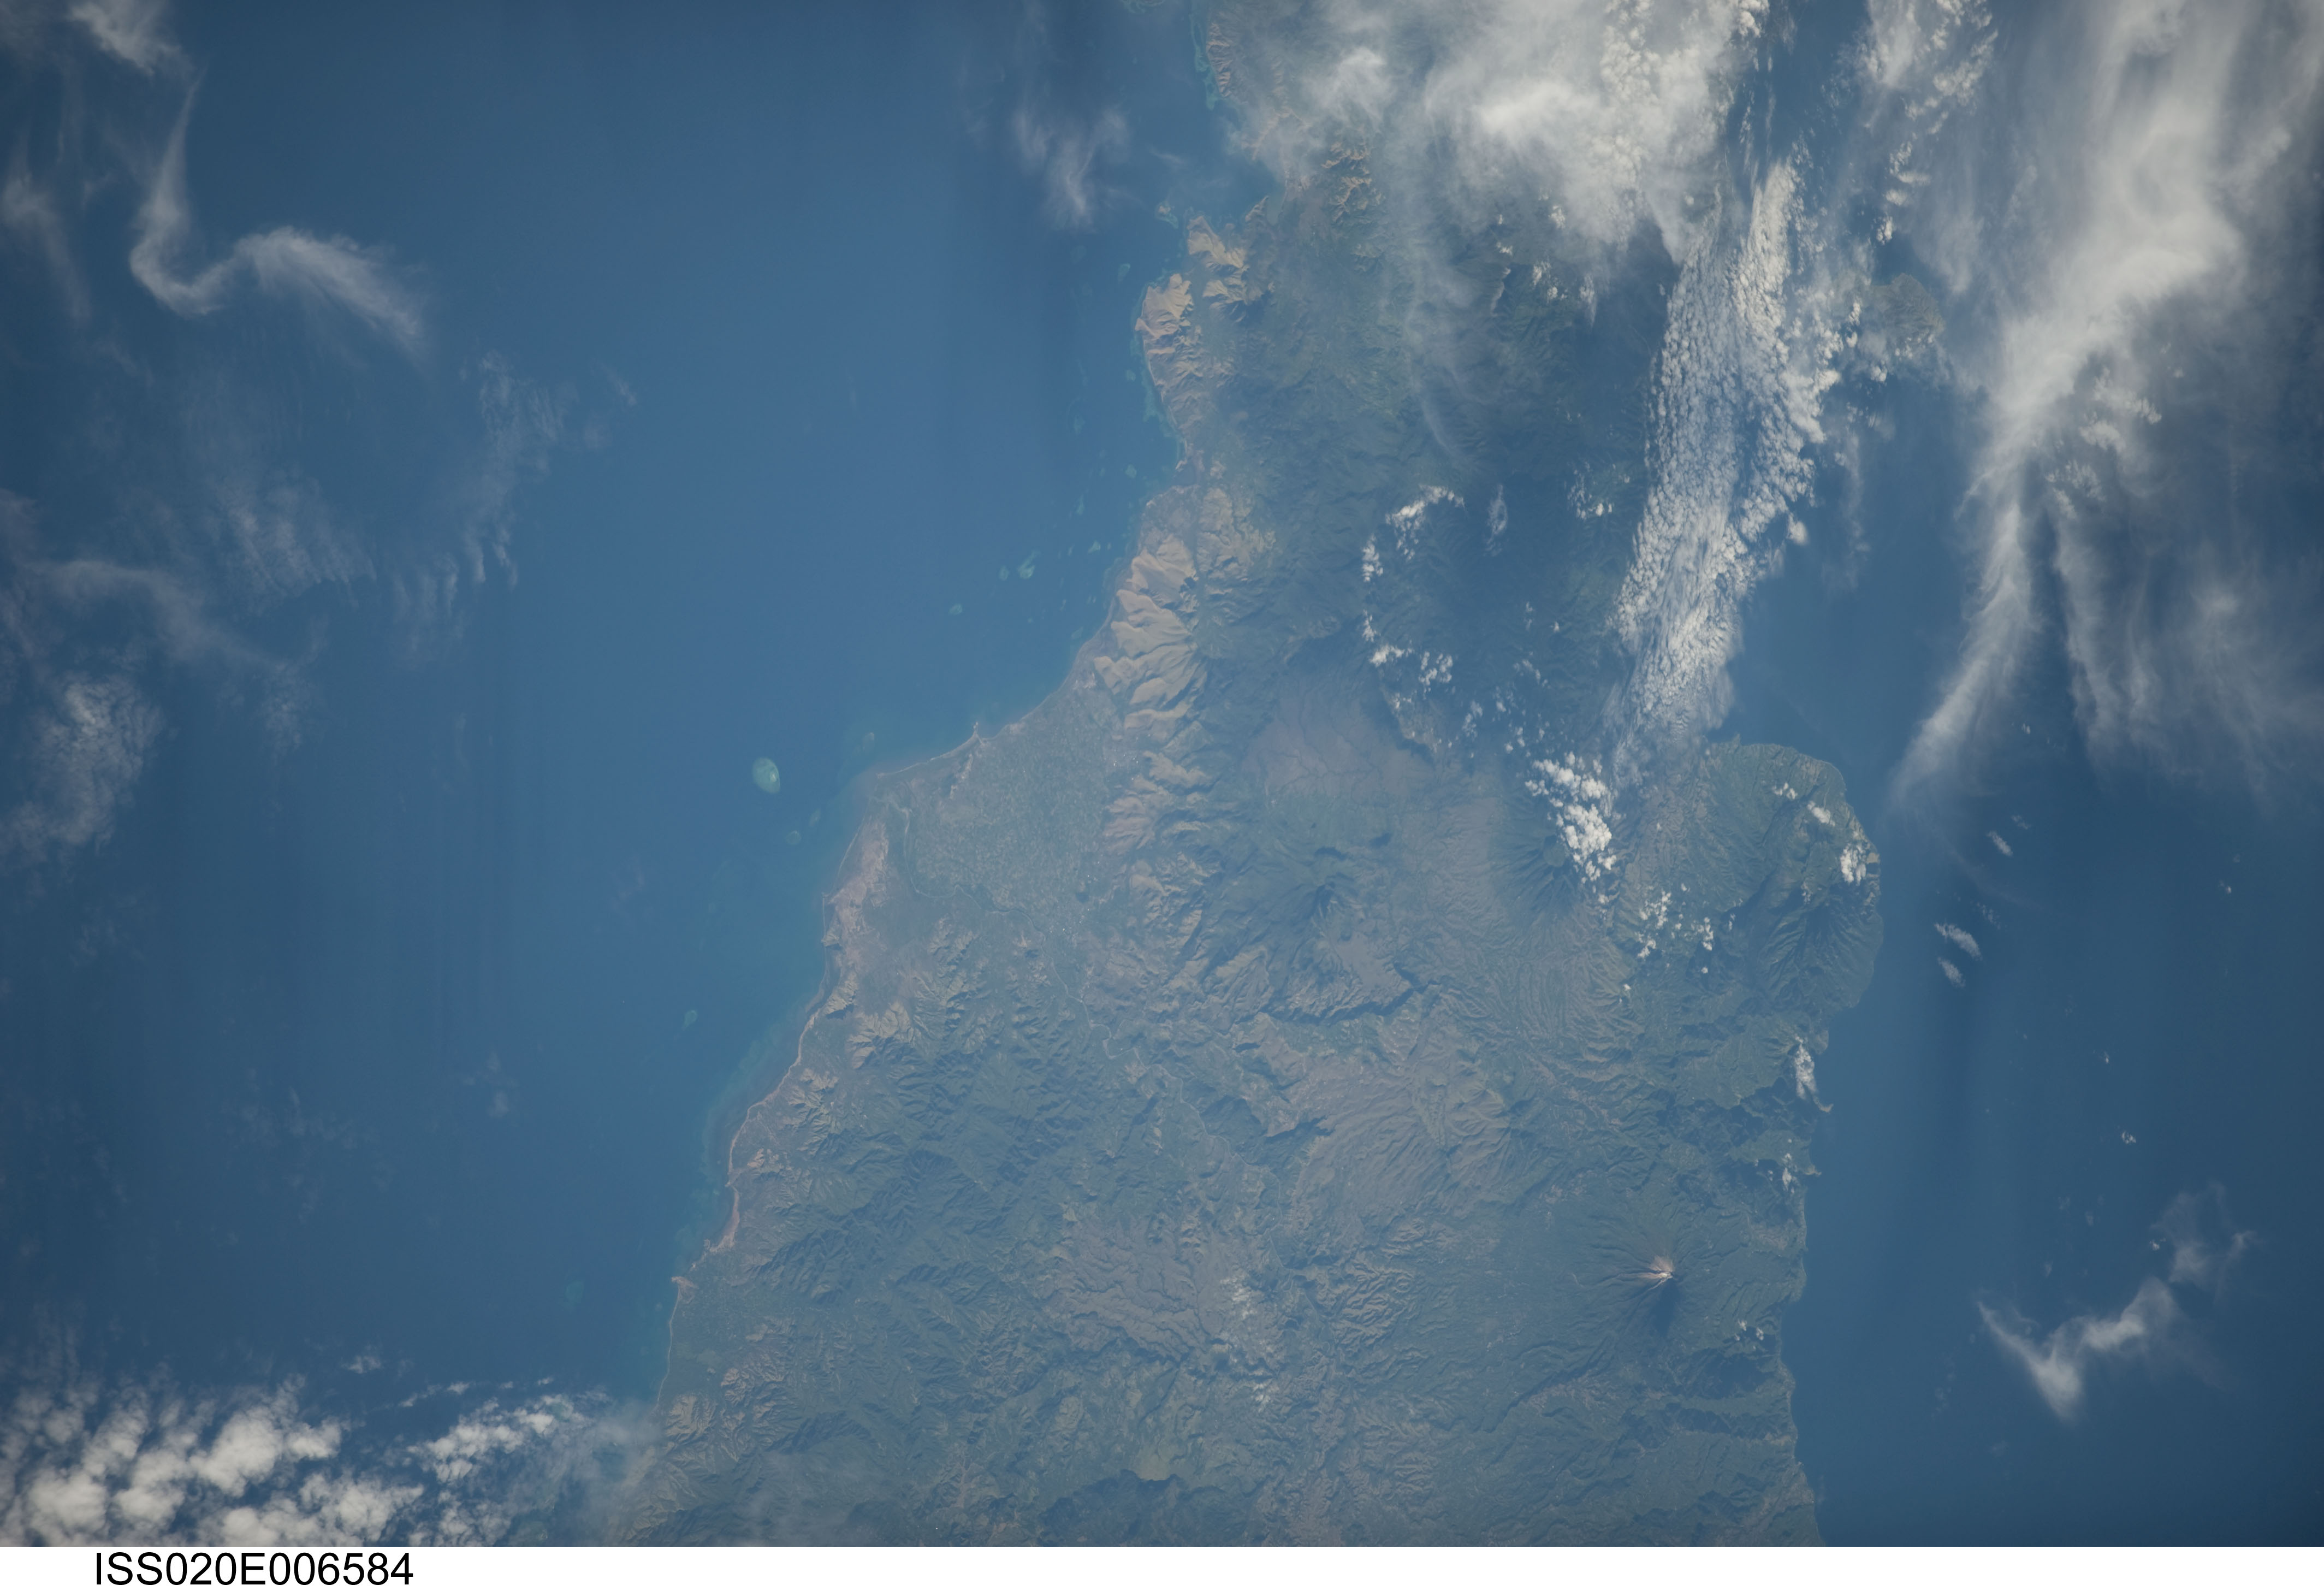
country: INDONESIA
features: FLORES I., EBULOBO VOL., COAST
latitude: -8.6
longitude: 121.3
